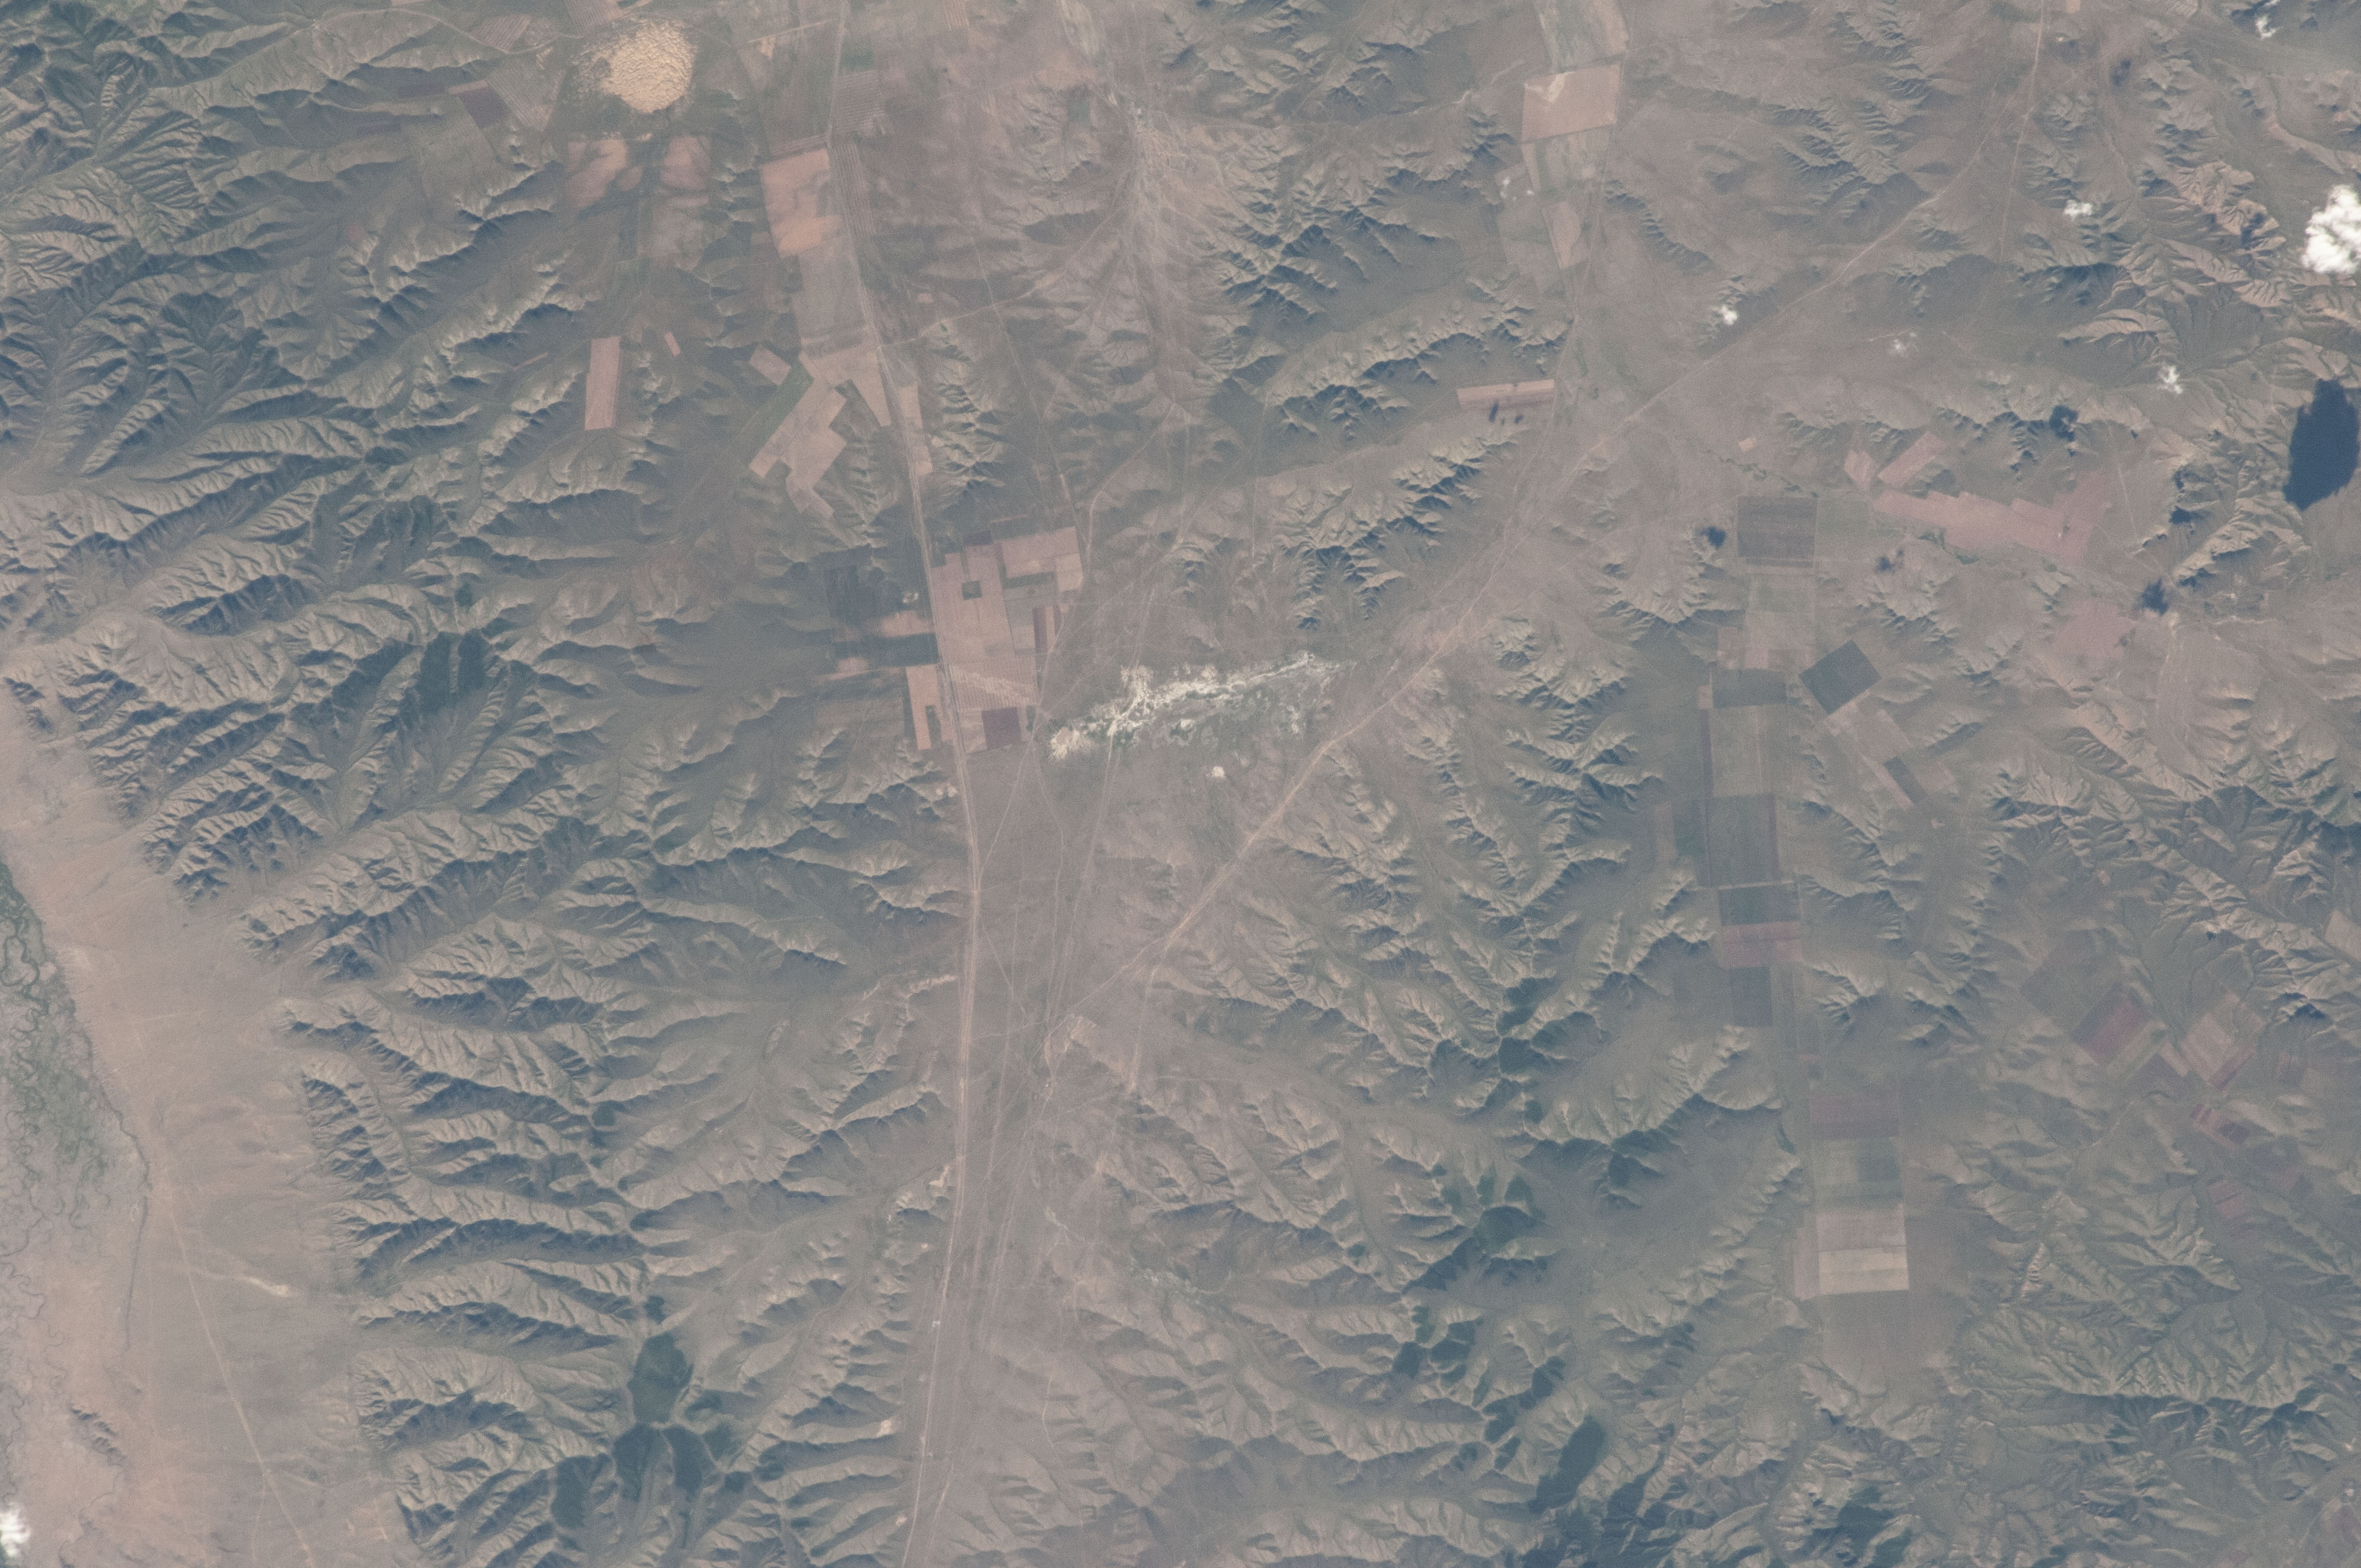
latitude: 47.9
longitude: 105.9
